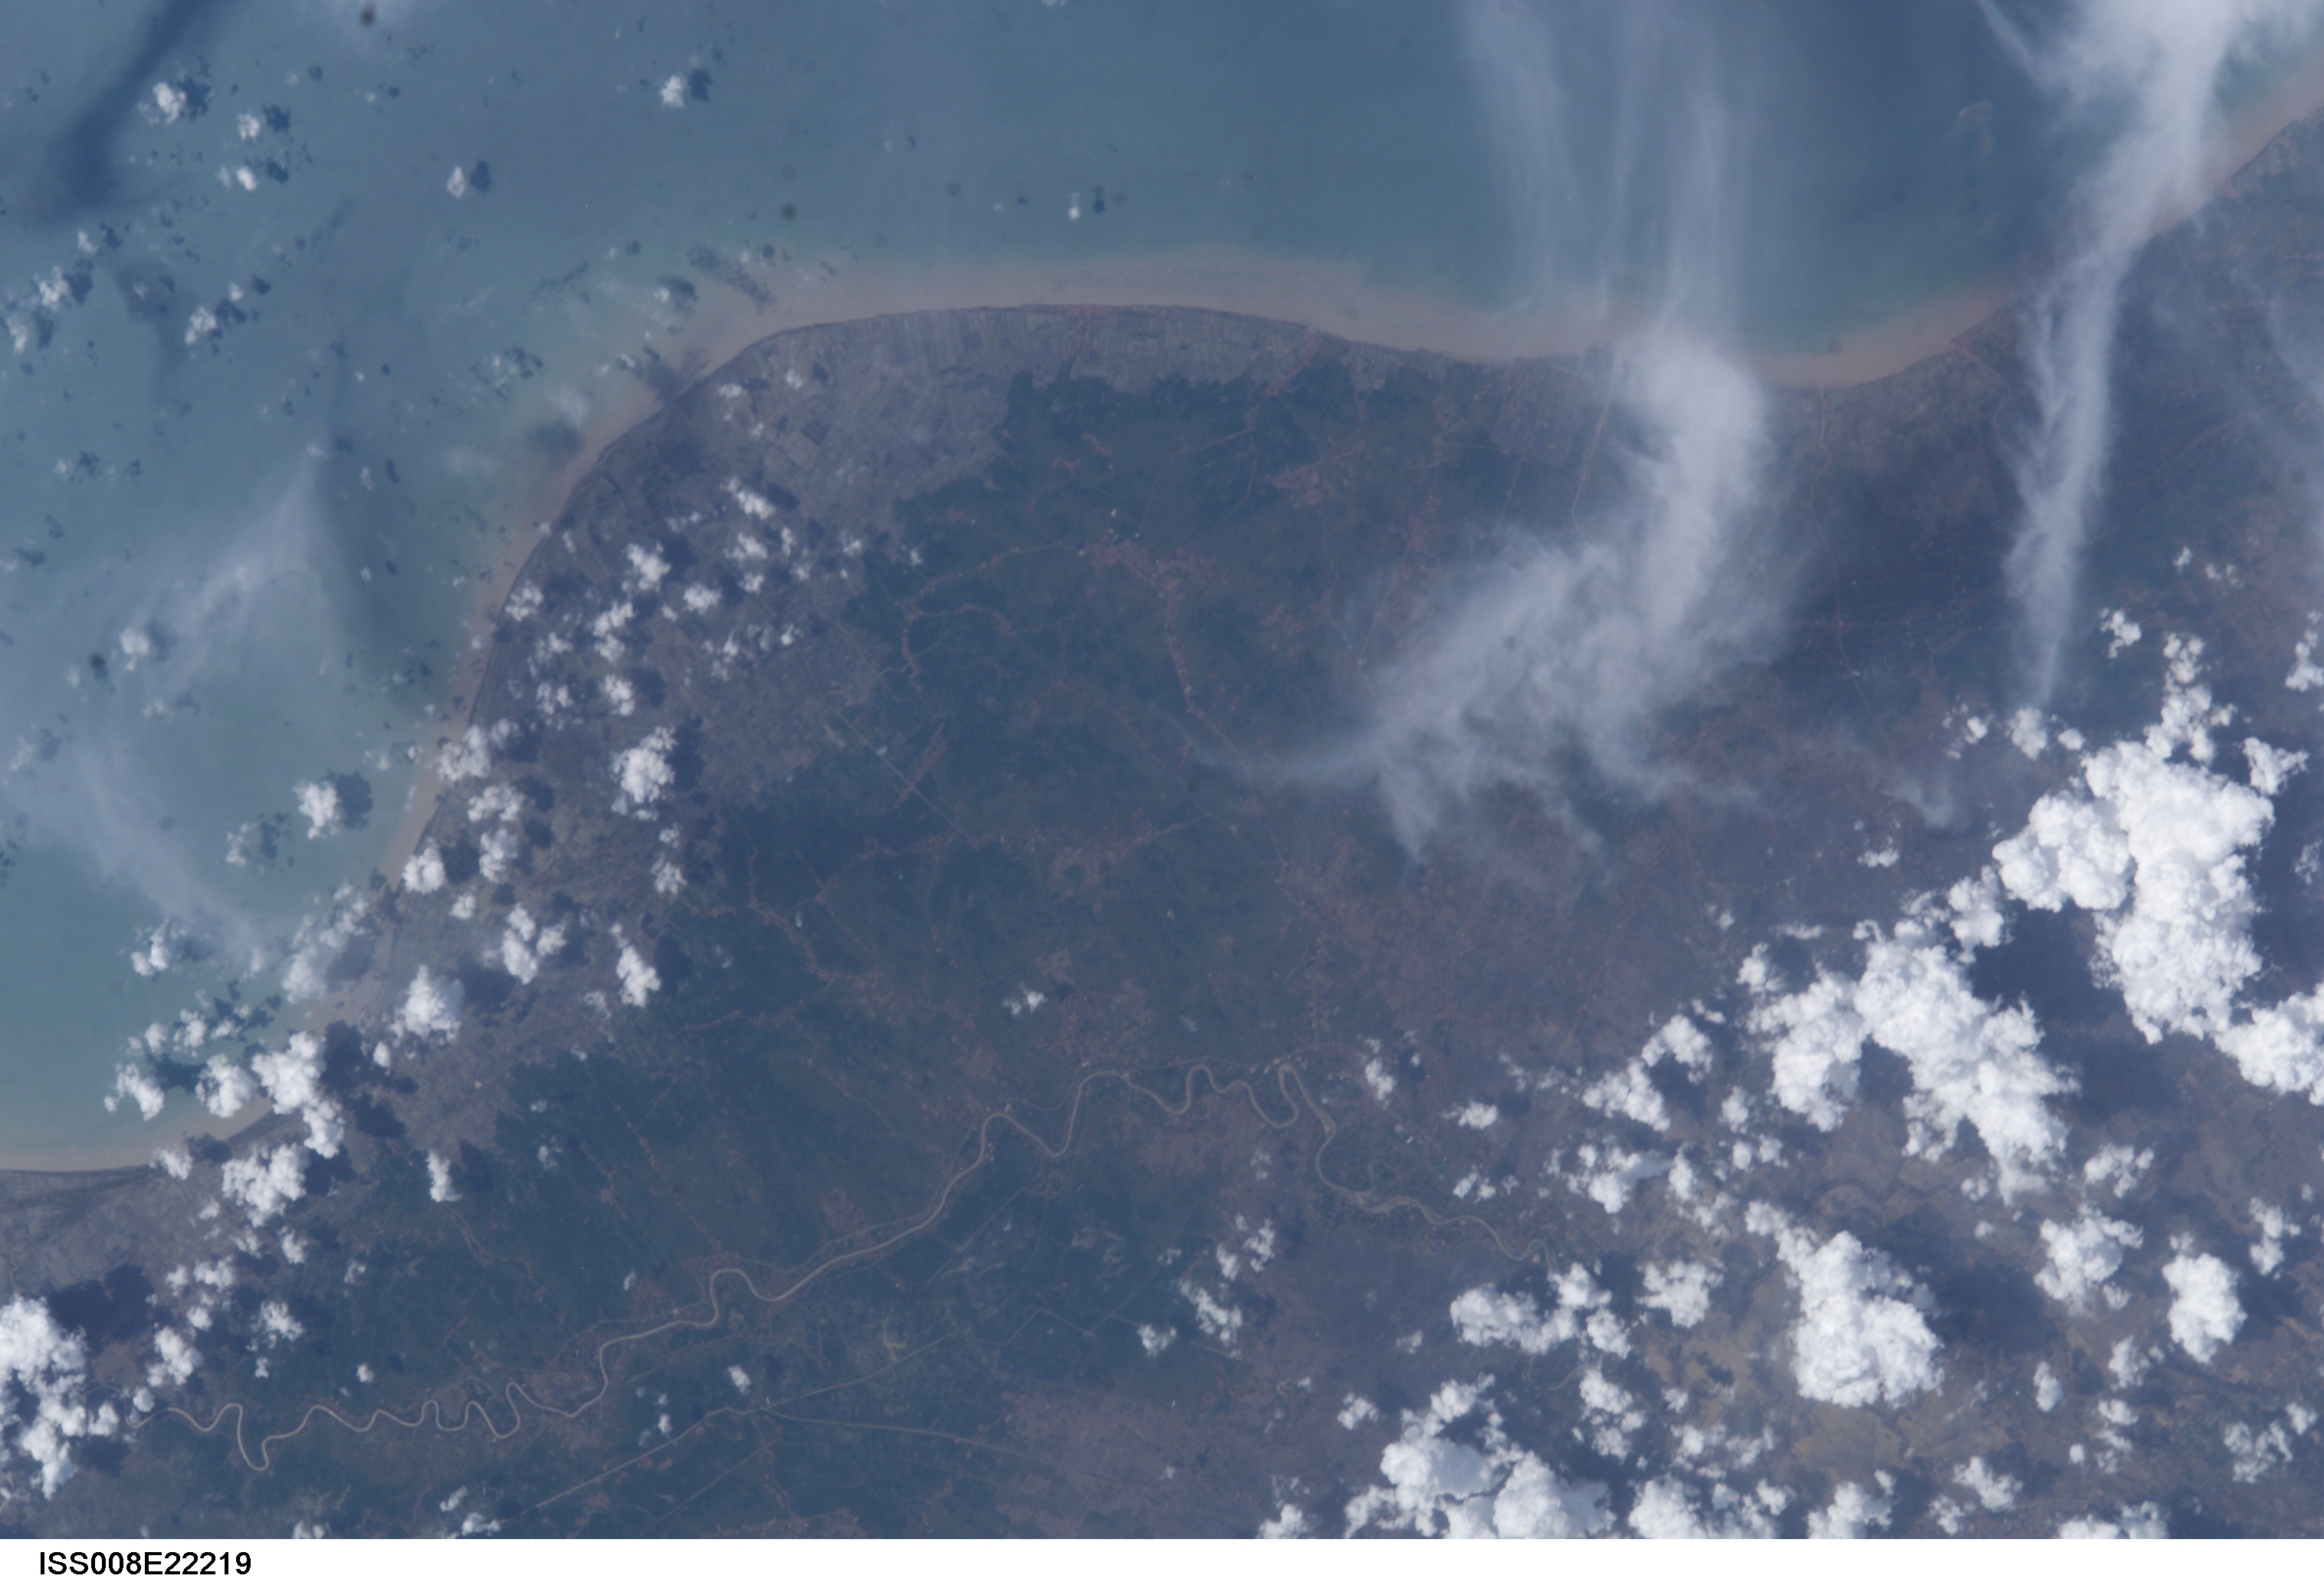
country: INDONESIA-J
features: FISH PONDS, RIVER, AGRICULTURE
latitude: -6.0
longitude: 107.5
